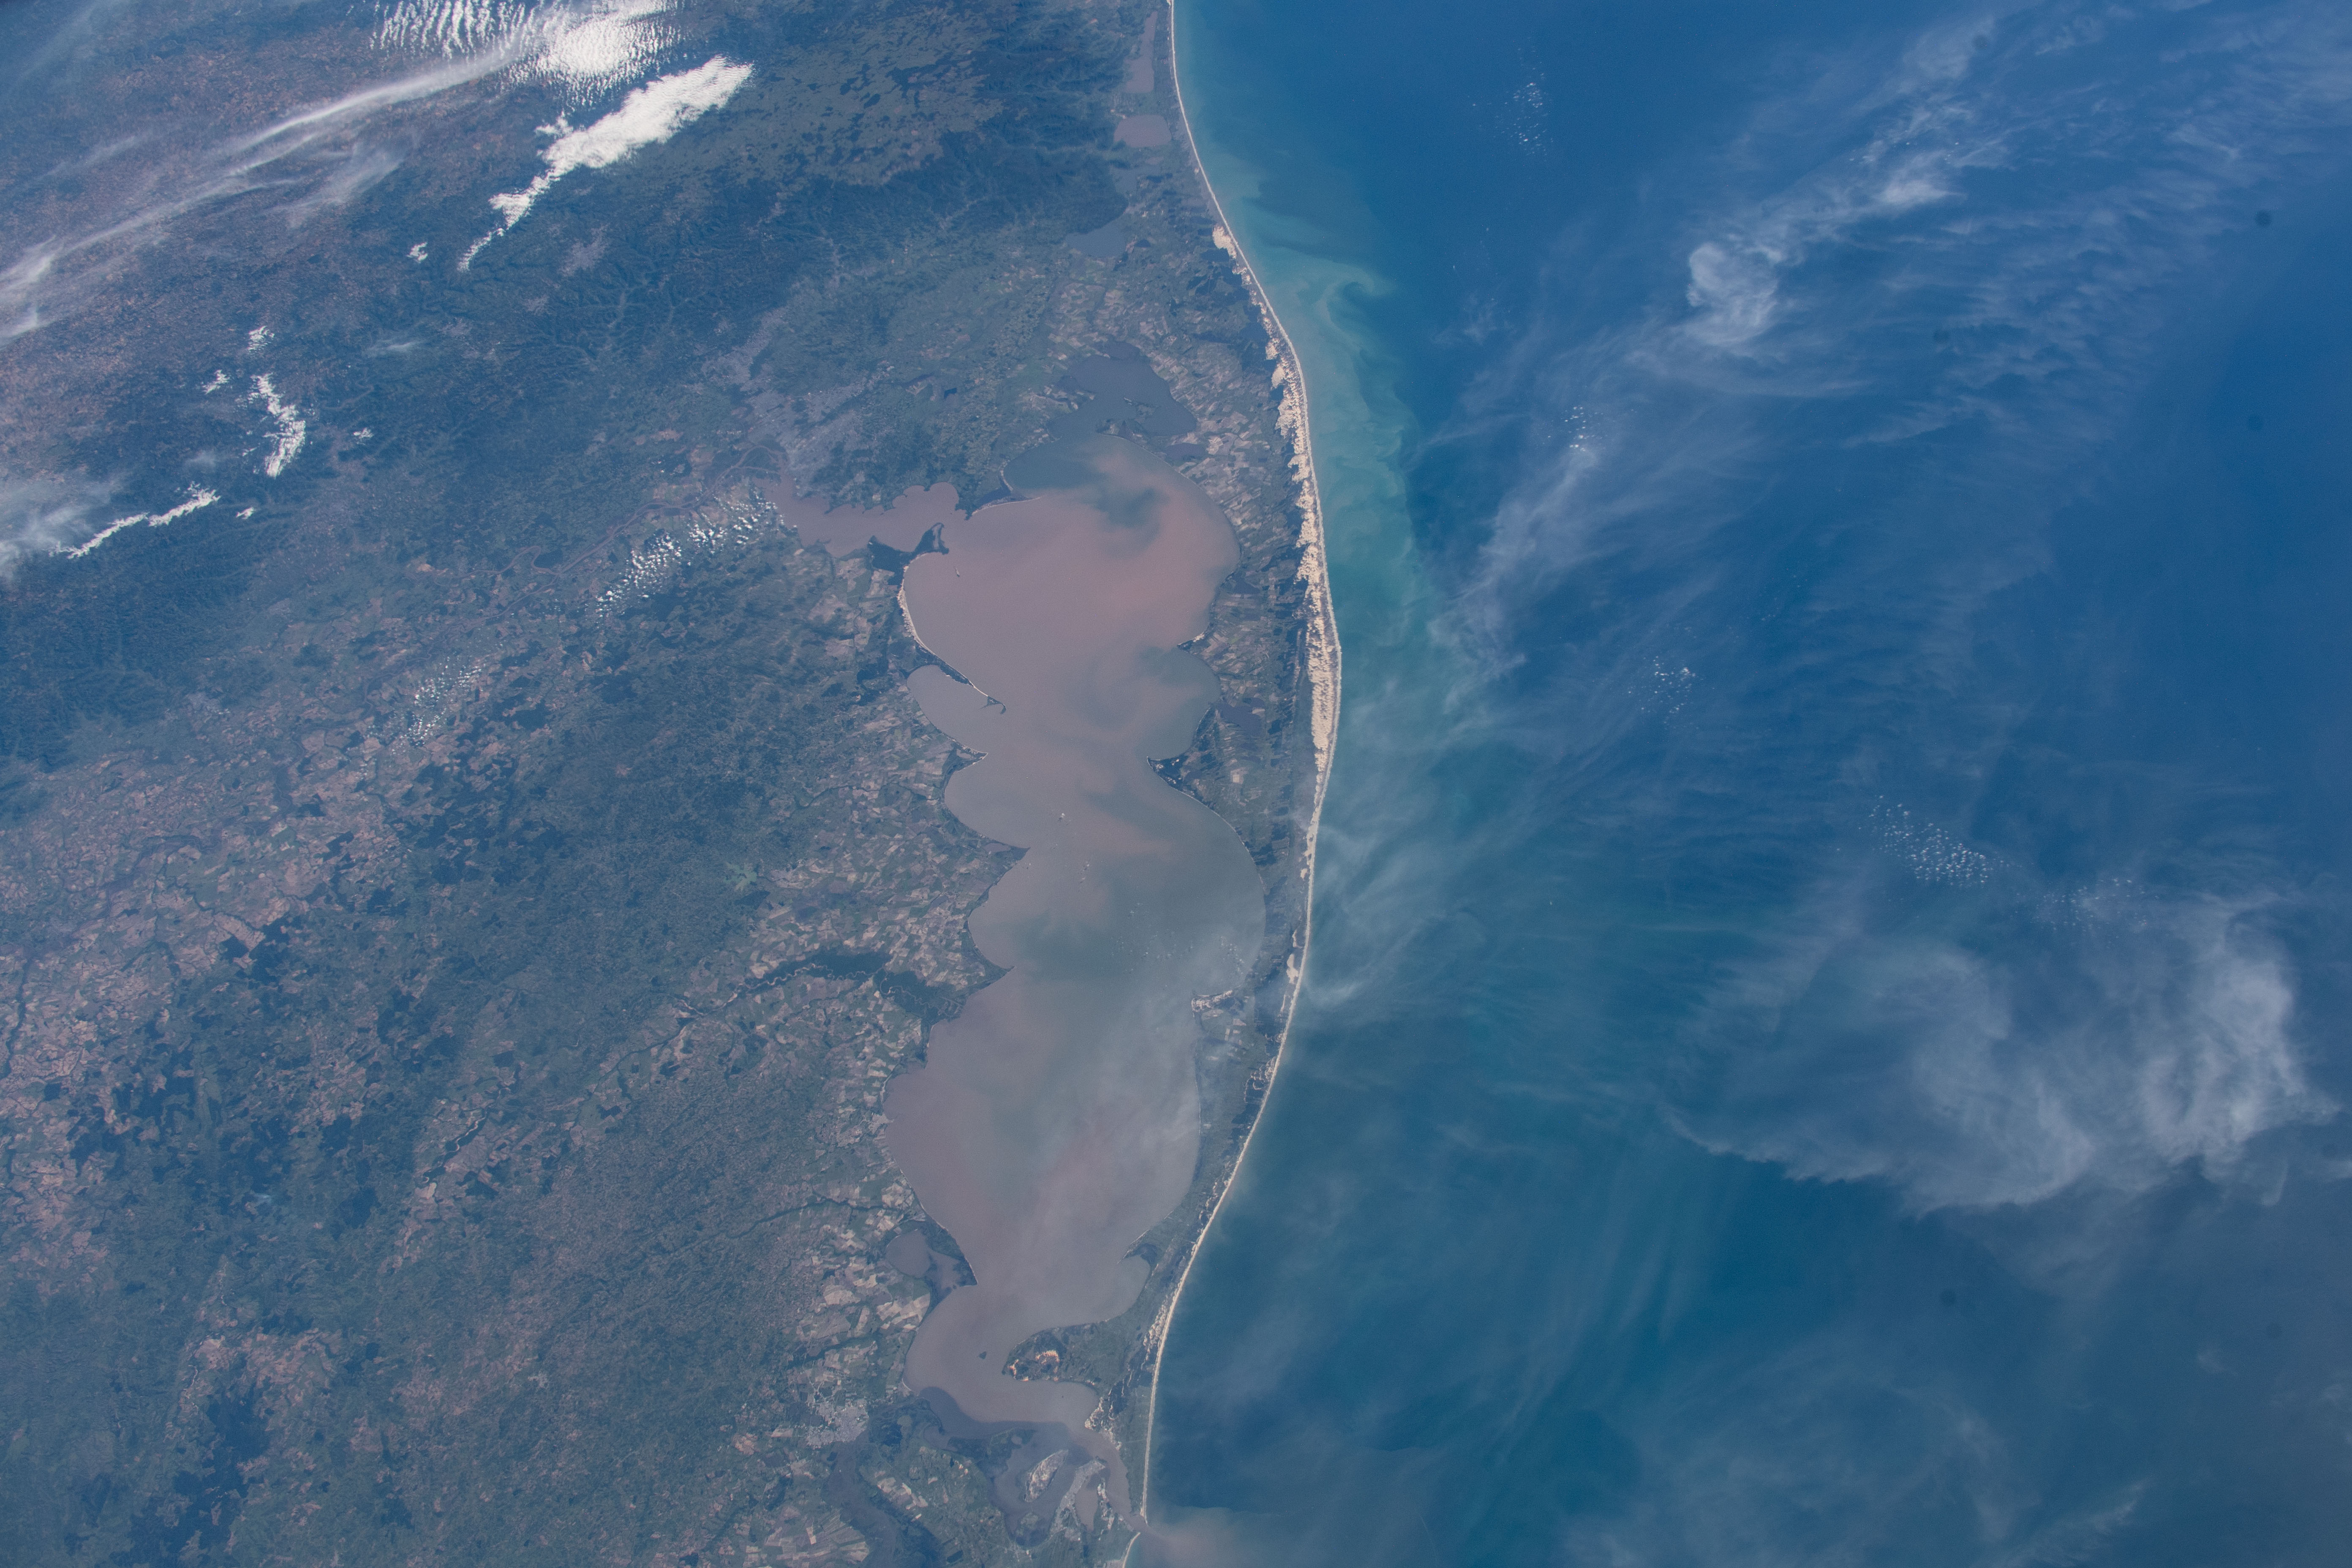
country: BRAZIL
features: LAGO DOS PATOS
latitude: -31.0
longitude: -51.0
